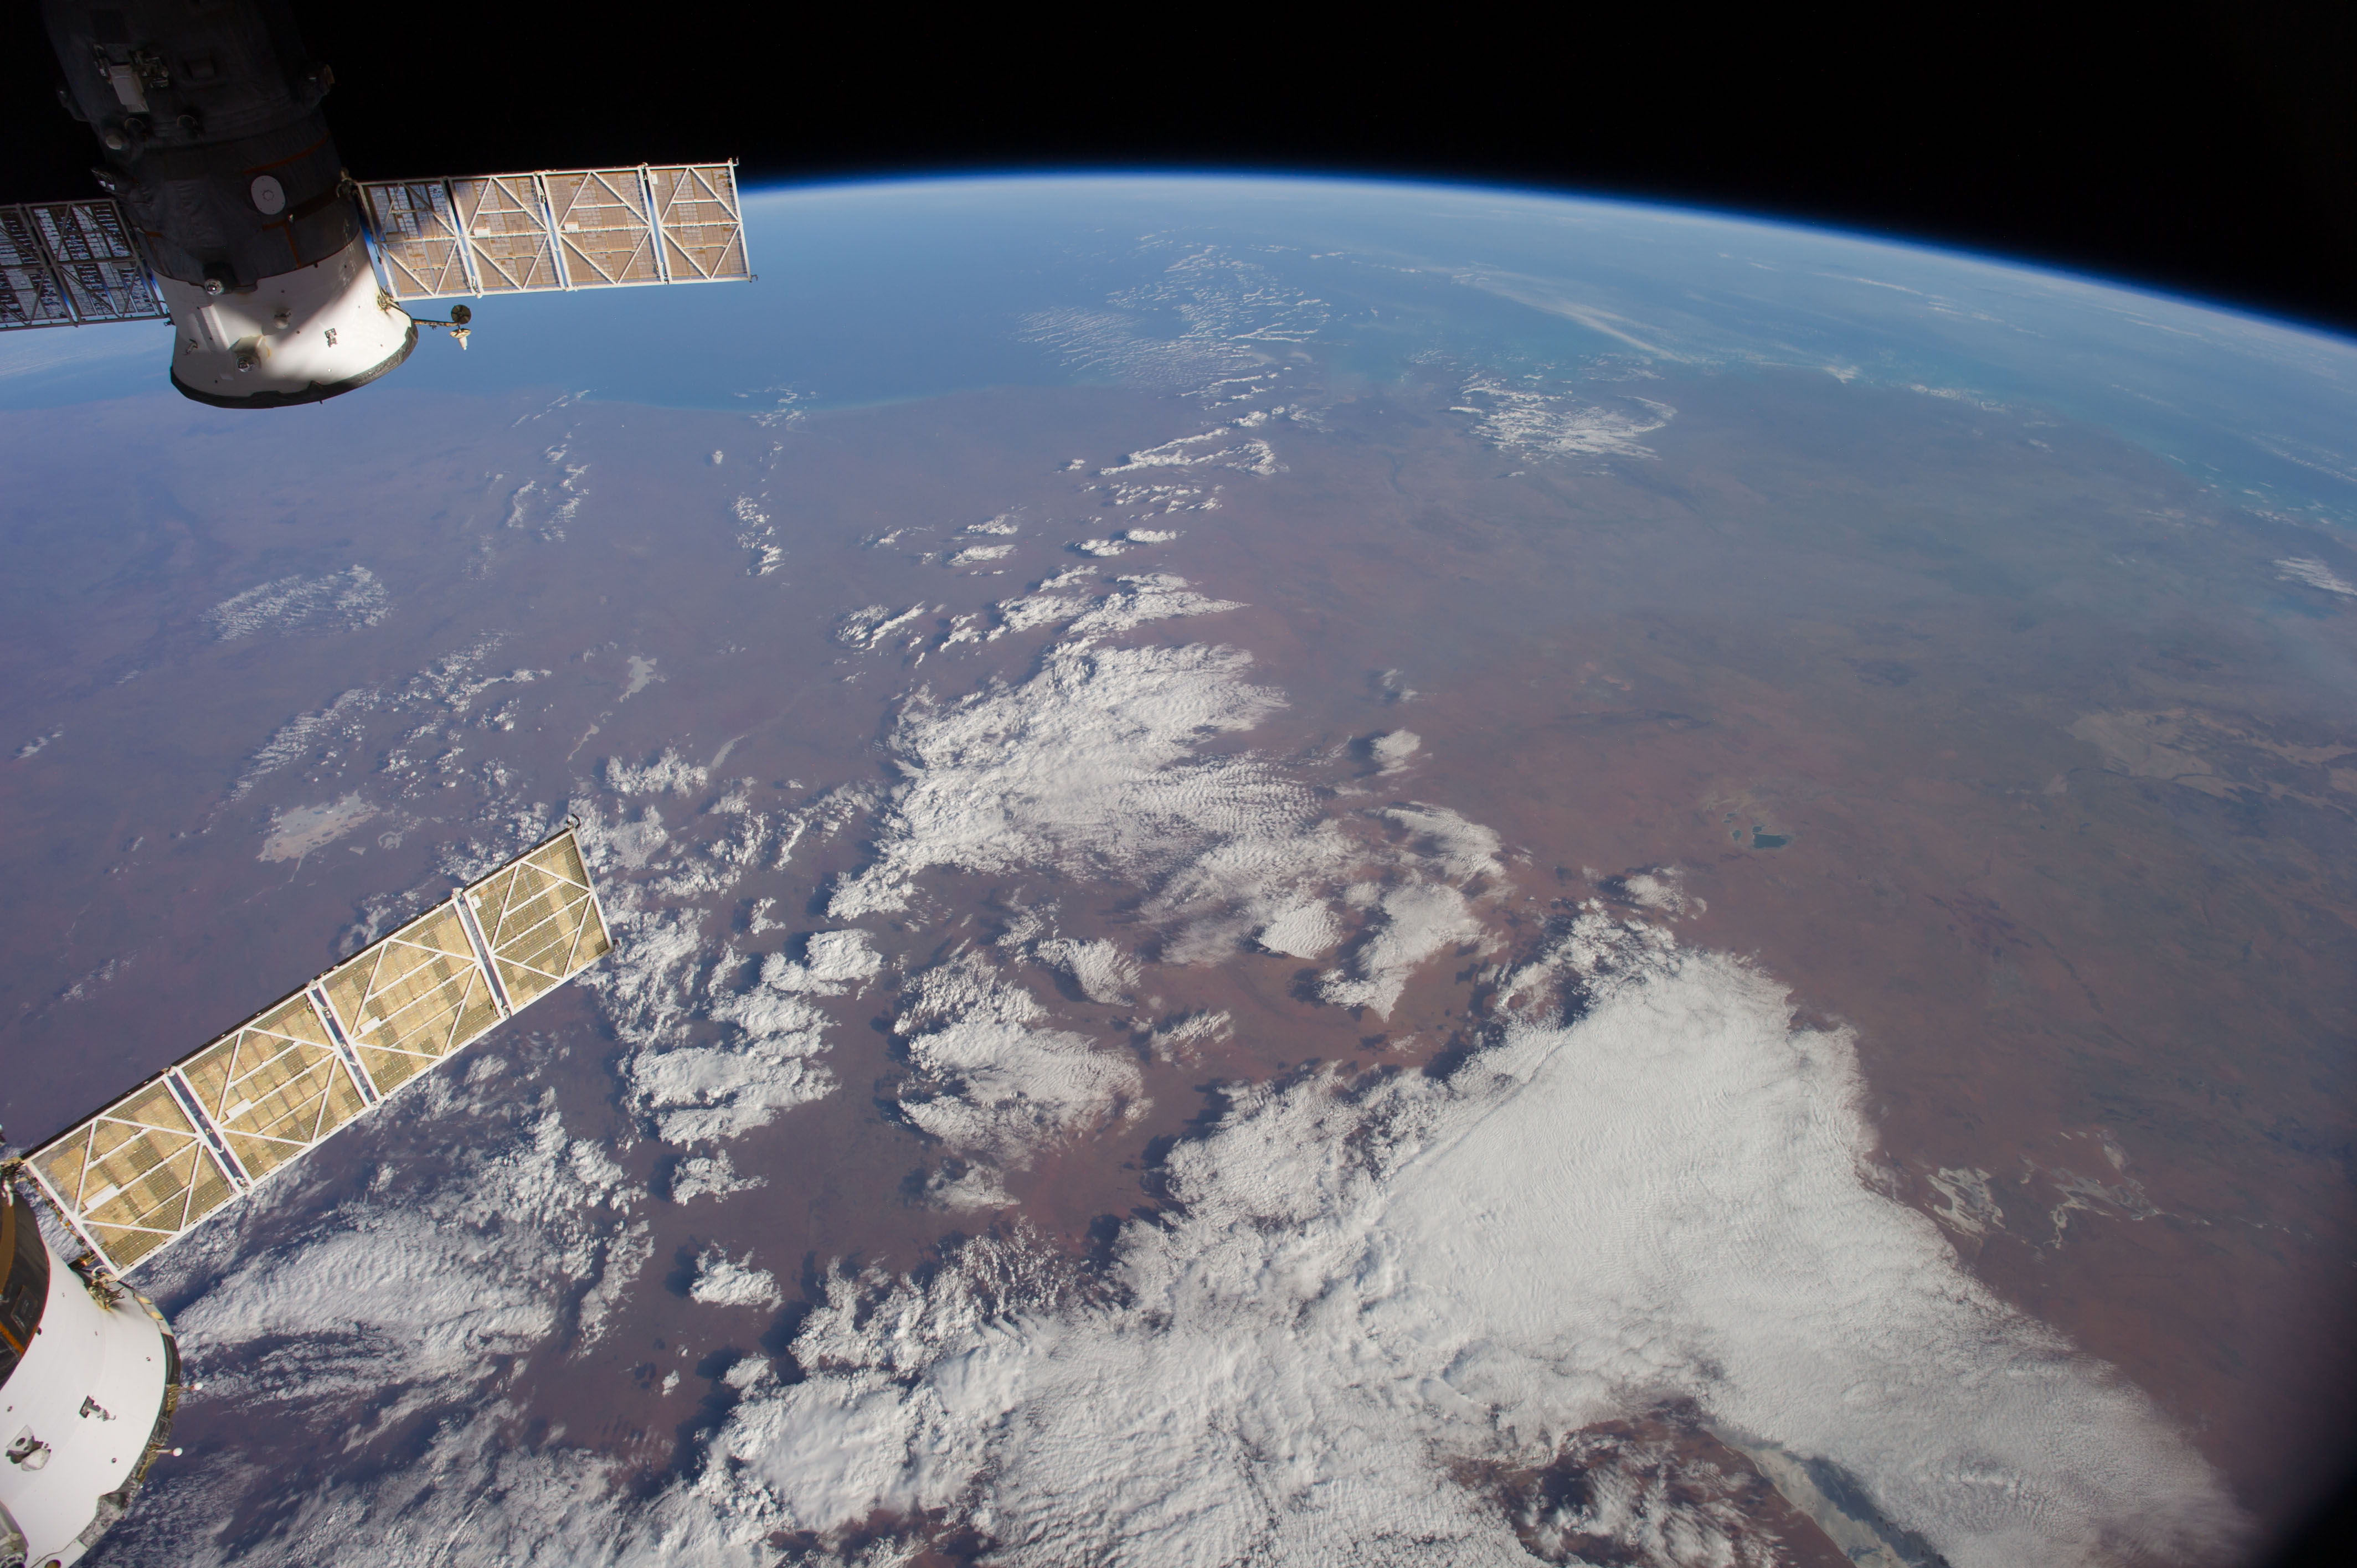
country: AUSTRALIA-WA
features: INDIAN O., L. GREGORY, GREAT SANDY DES., ATMOSPHERIC LIMB
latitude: -21.0
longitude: 125.5
